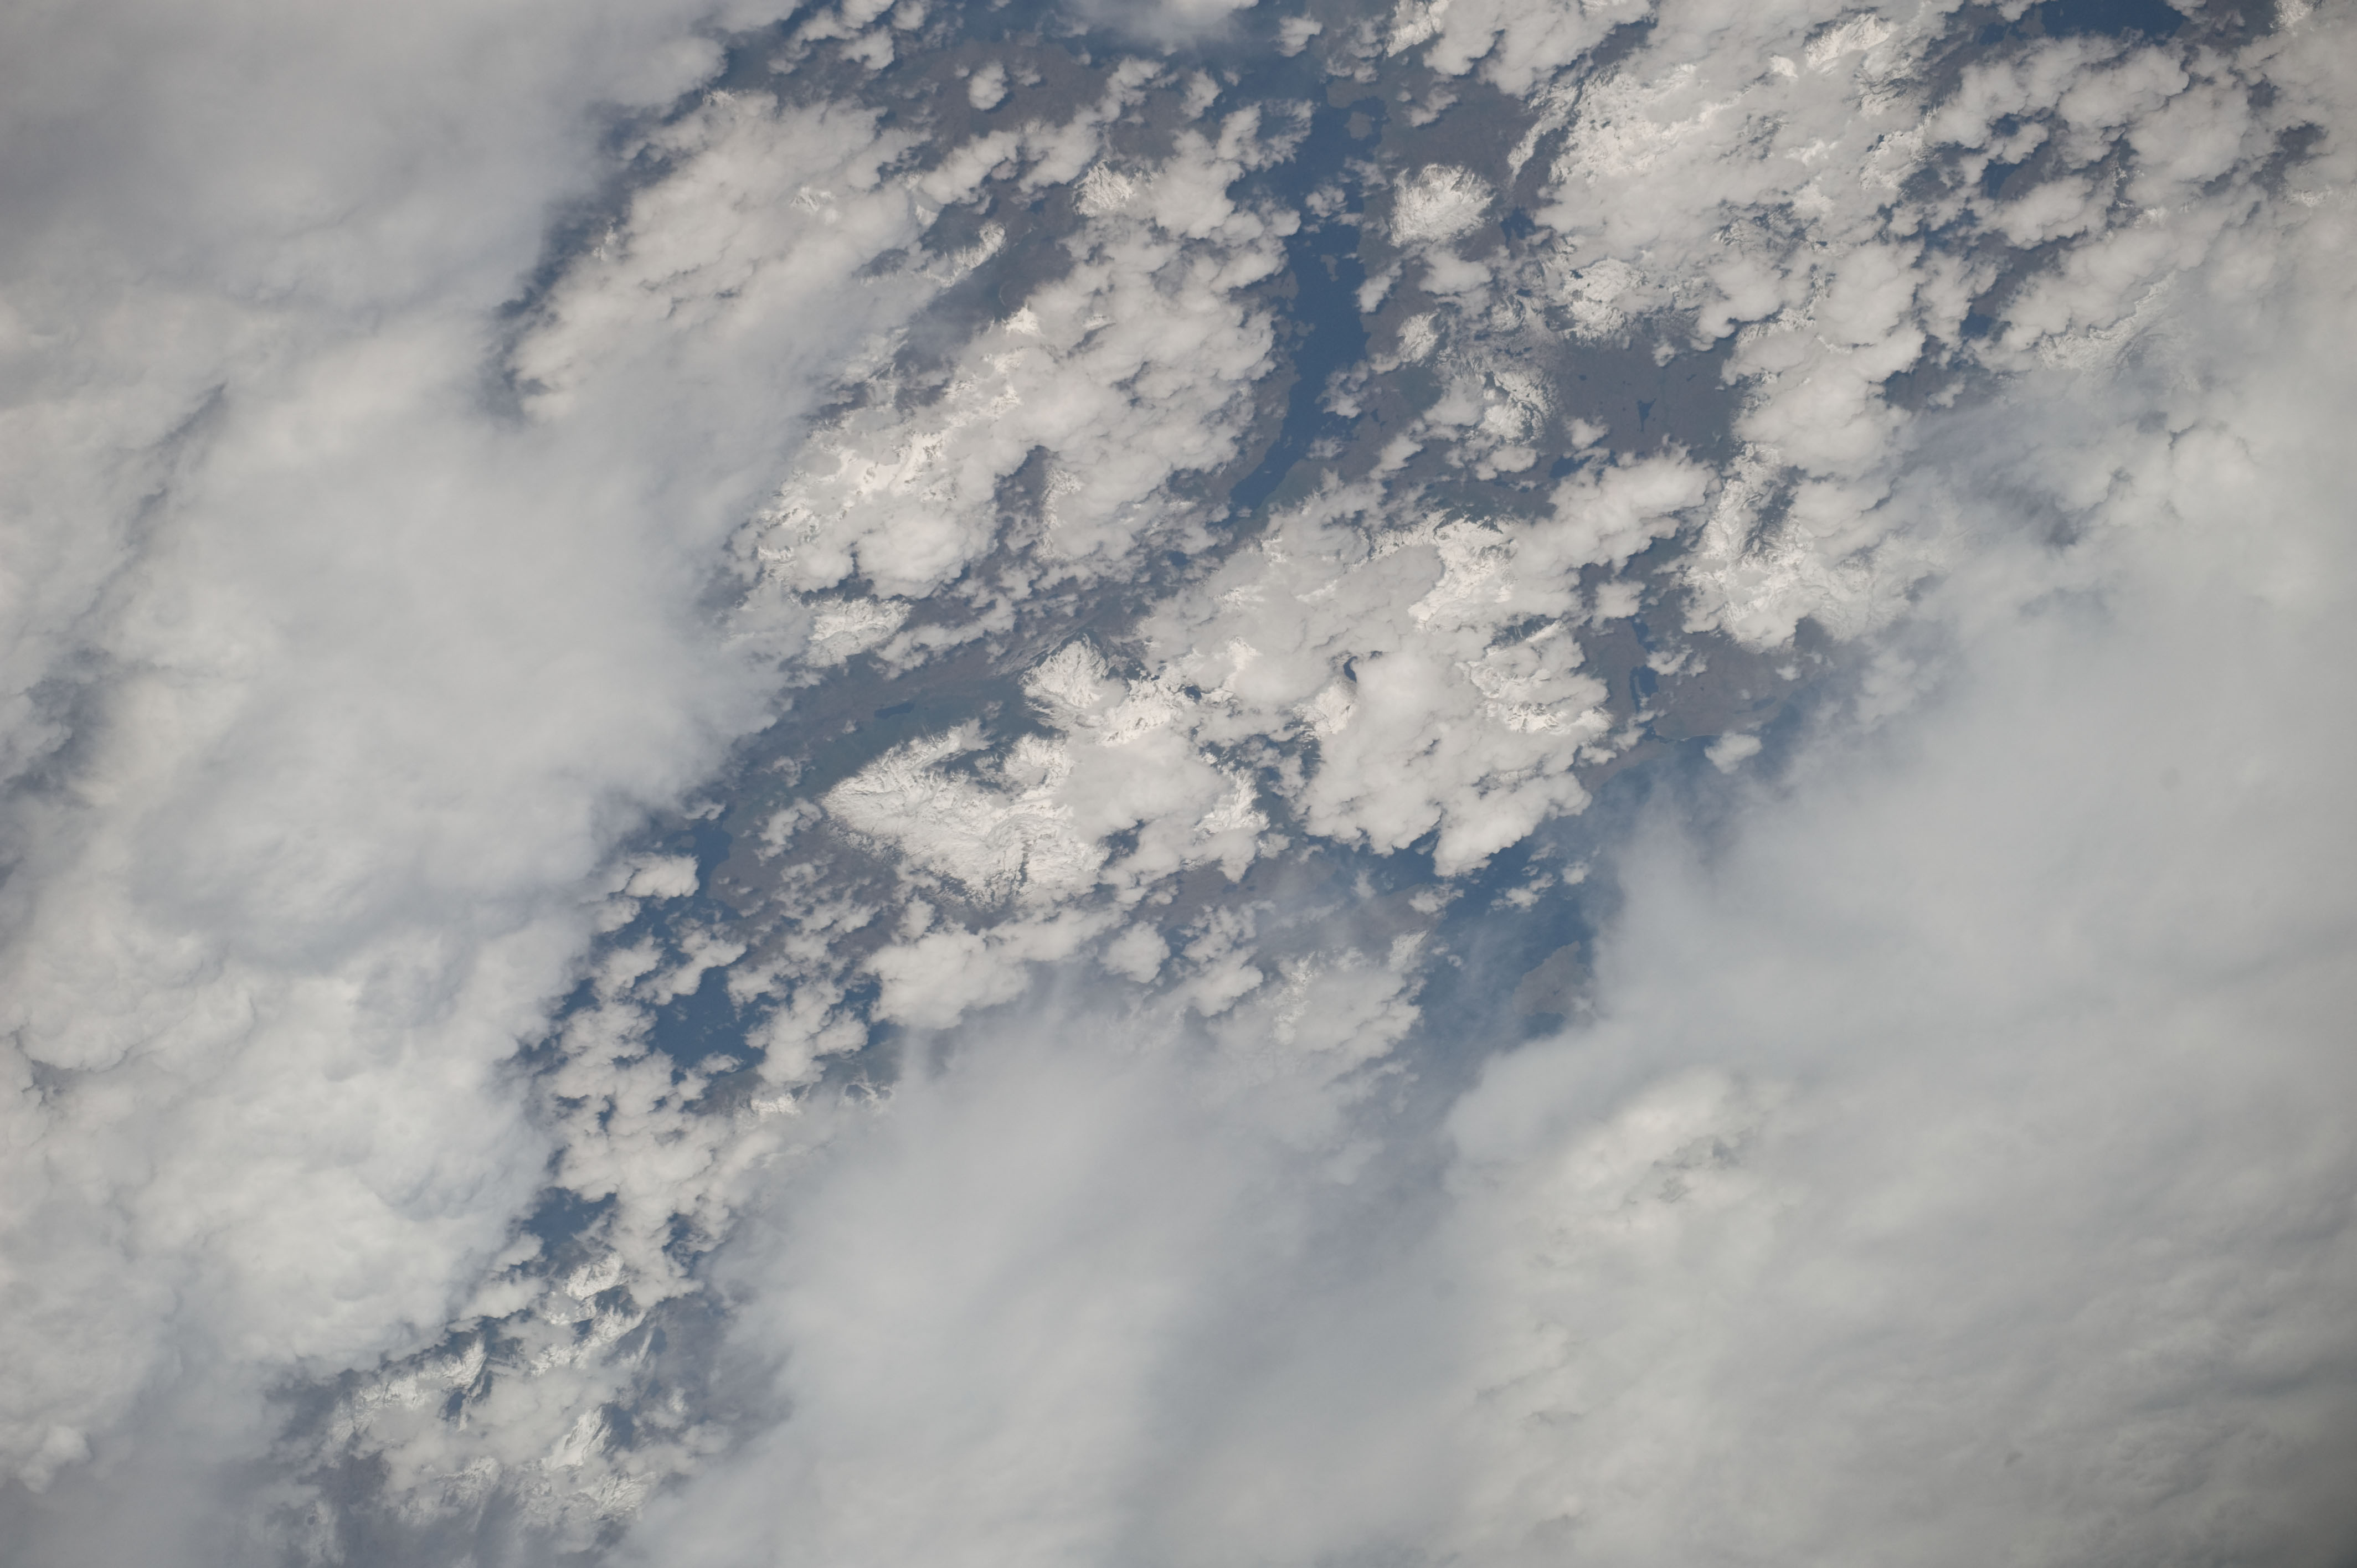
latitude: -54.8
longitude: -69.0
